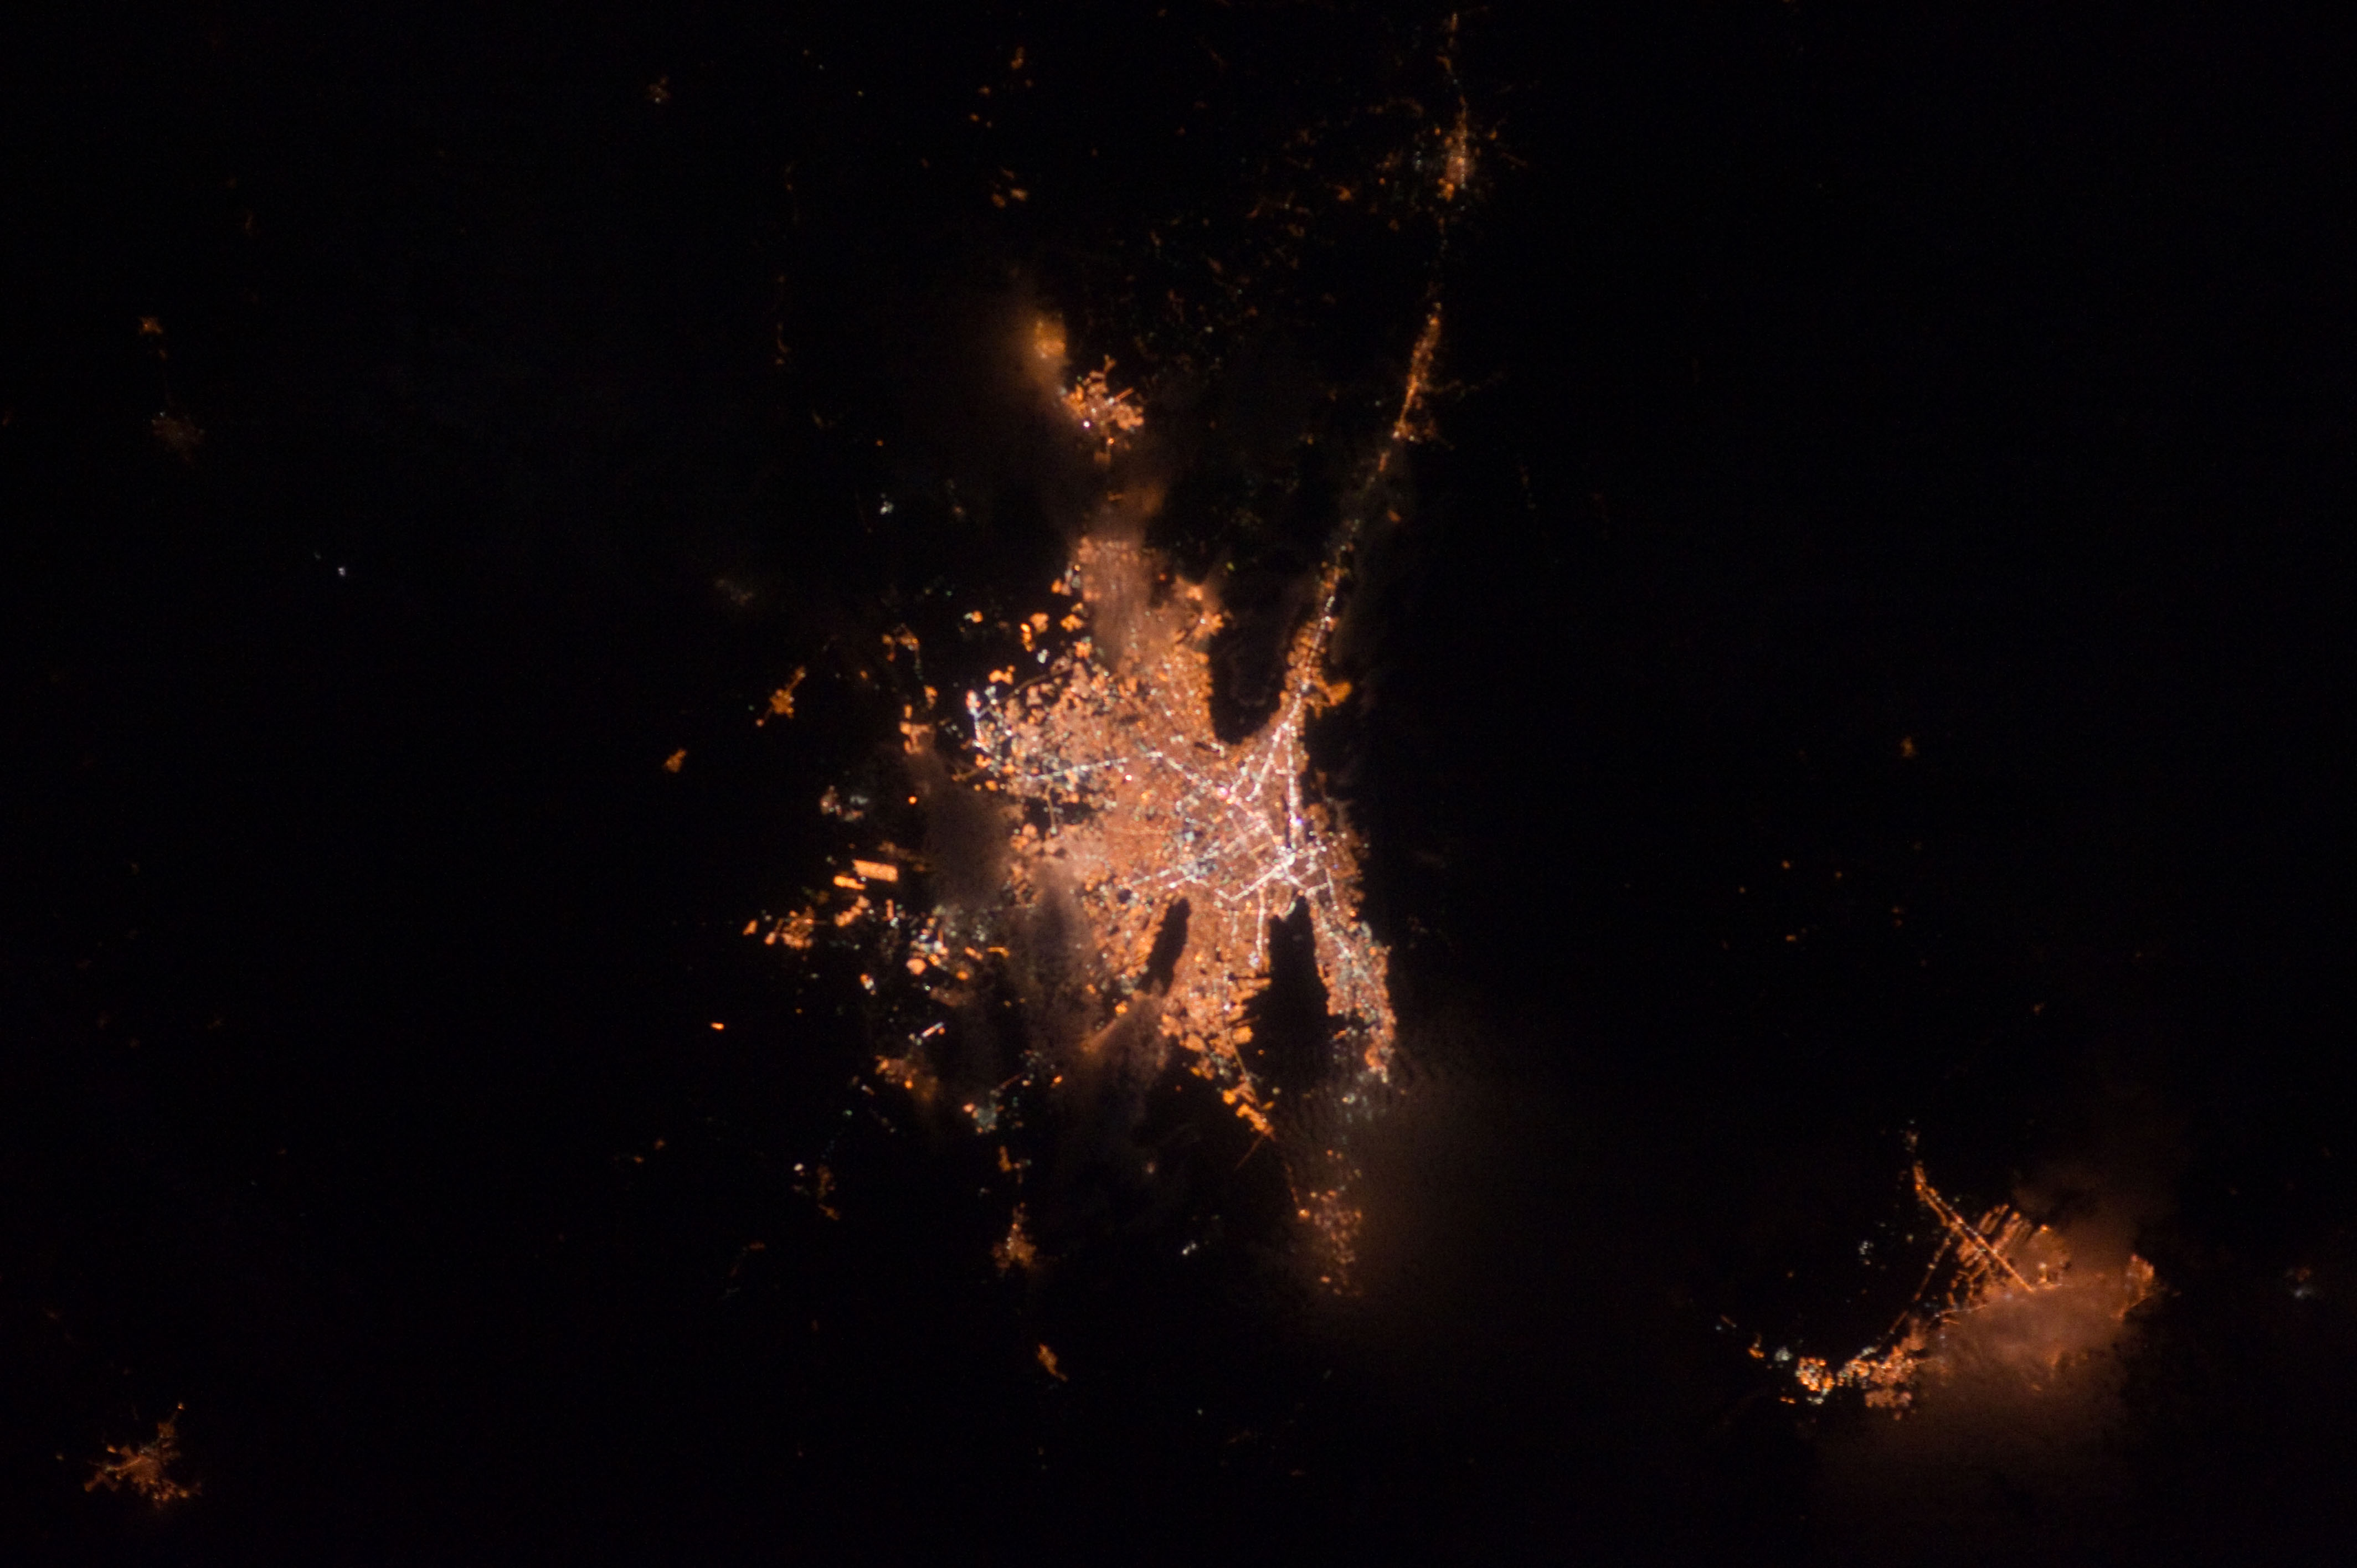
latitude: 26.6
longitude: -99.9
